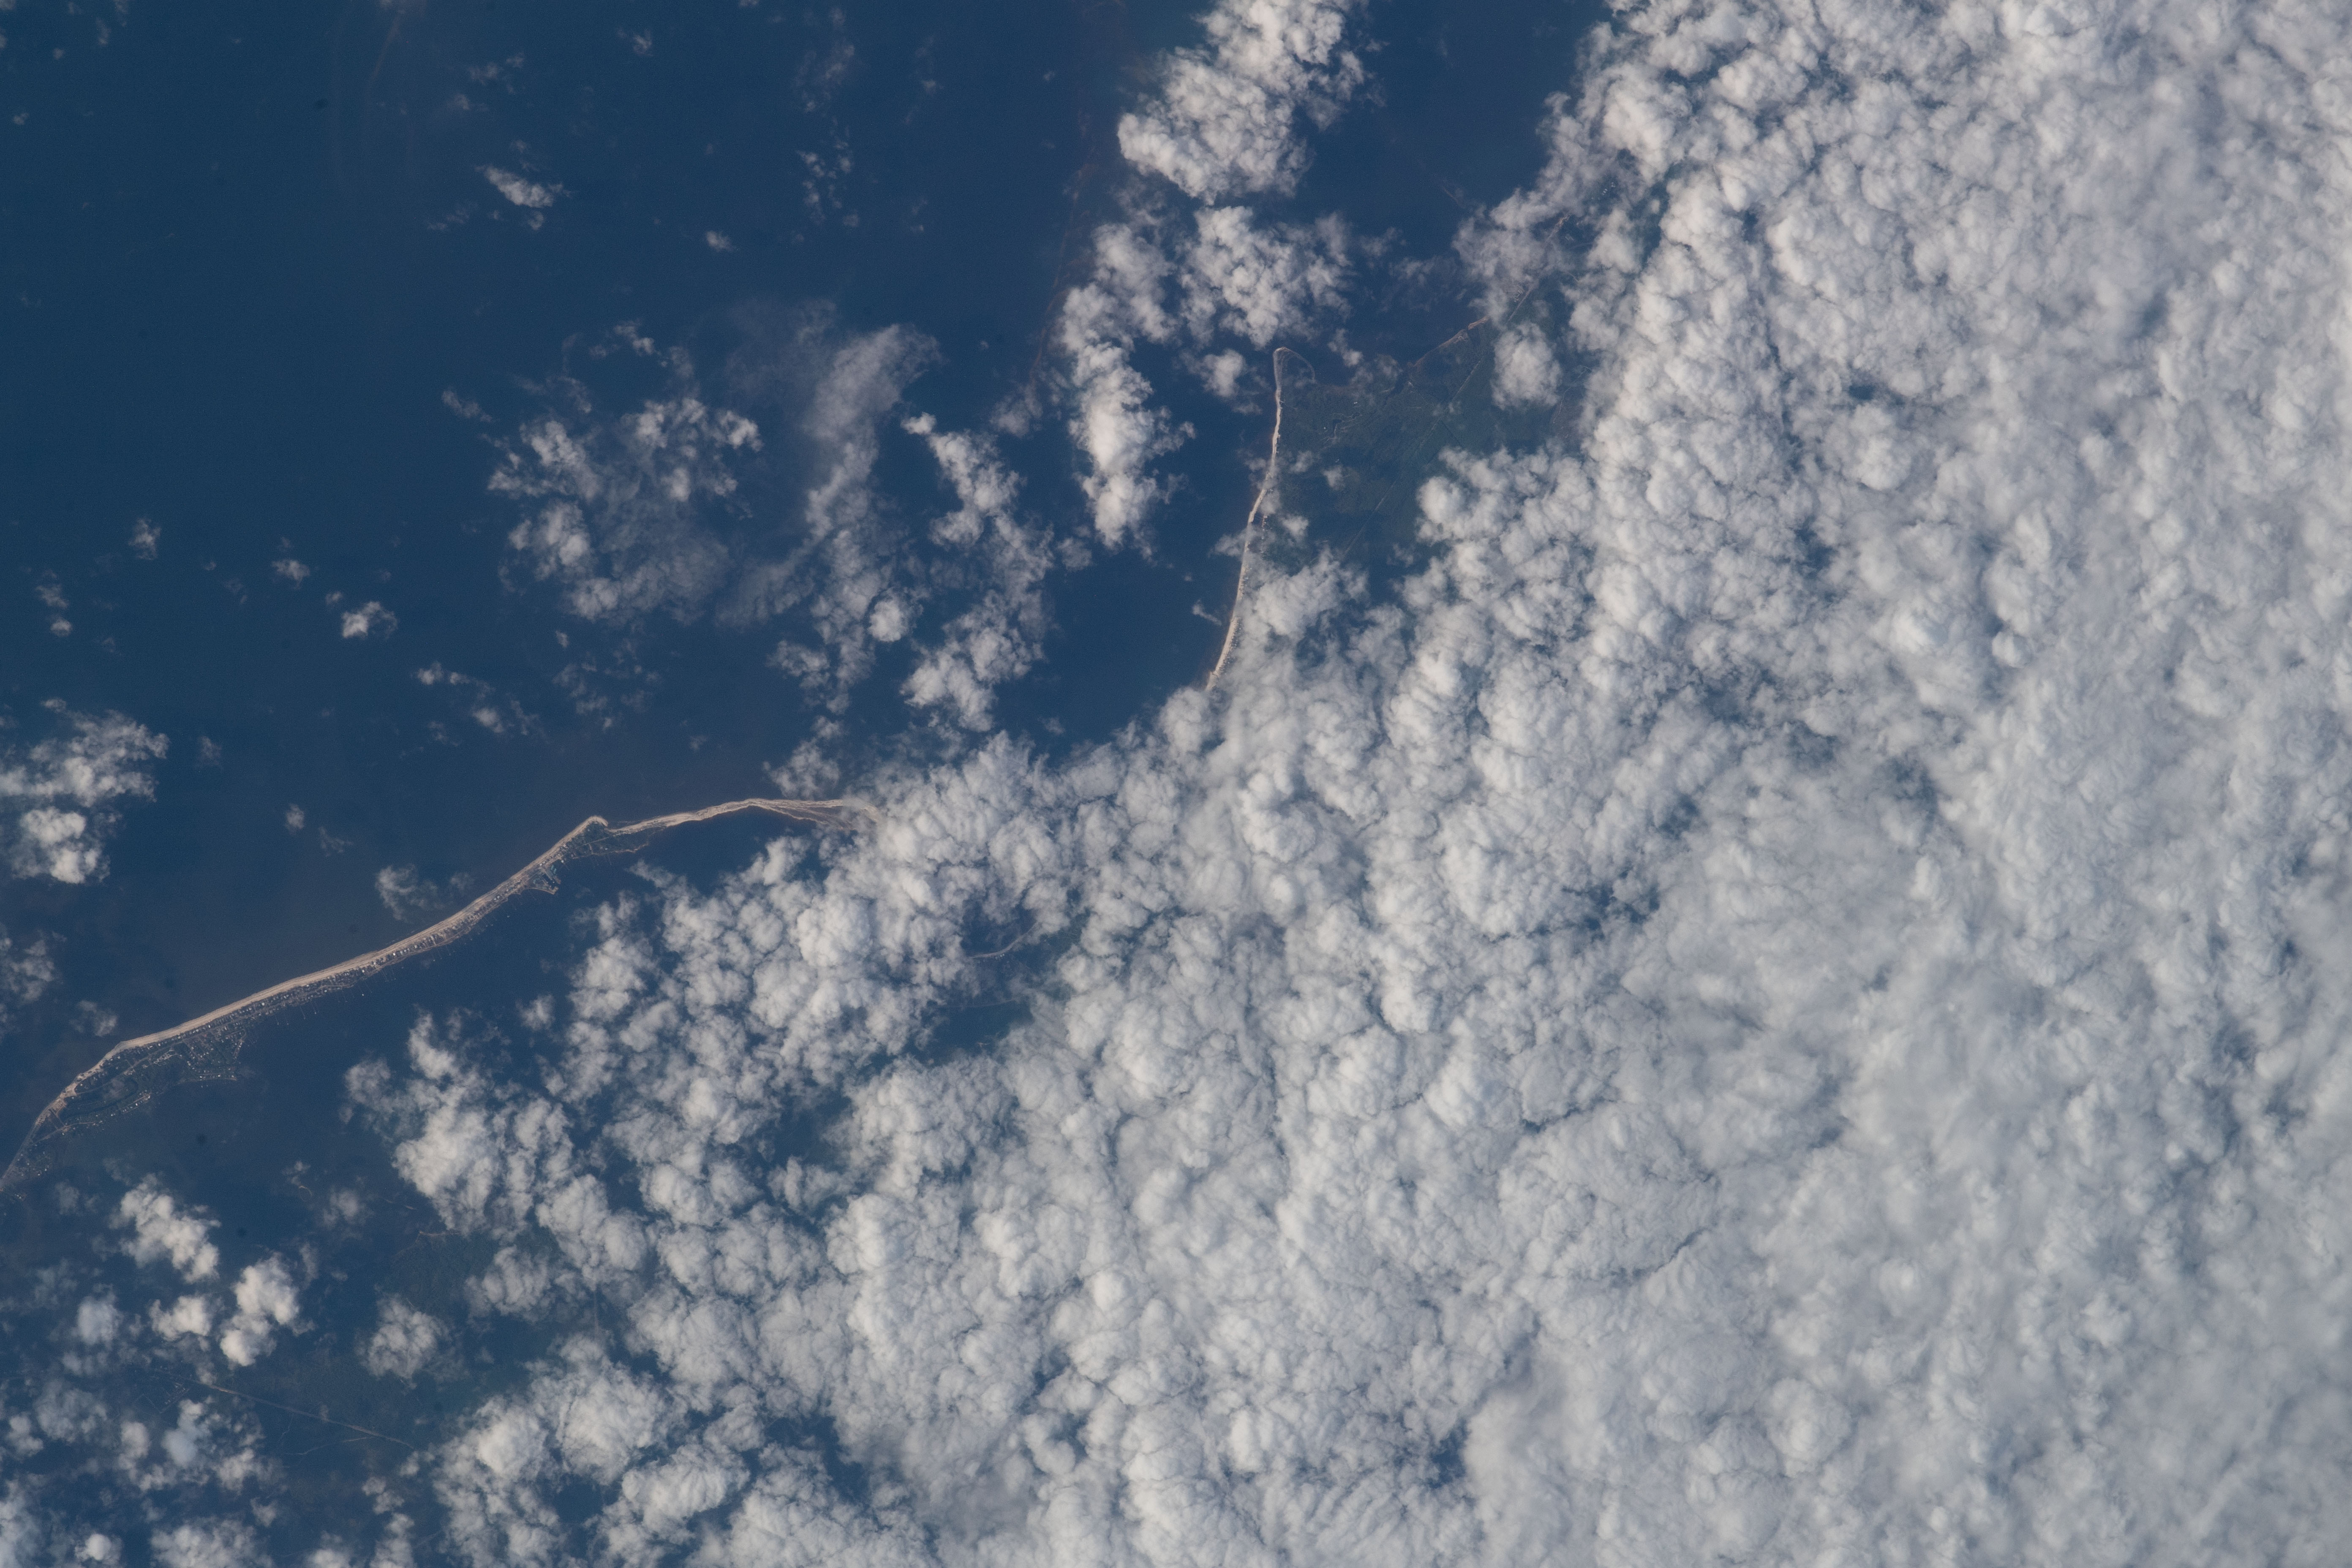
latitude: 29.9
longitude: -84.5
